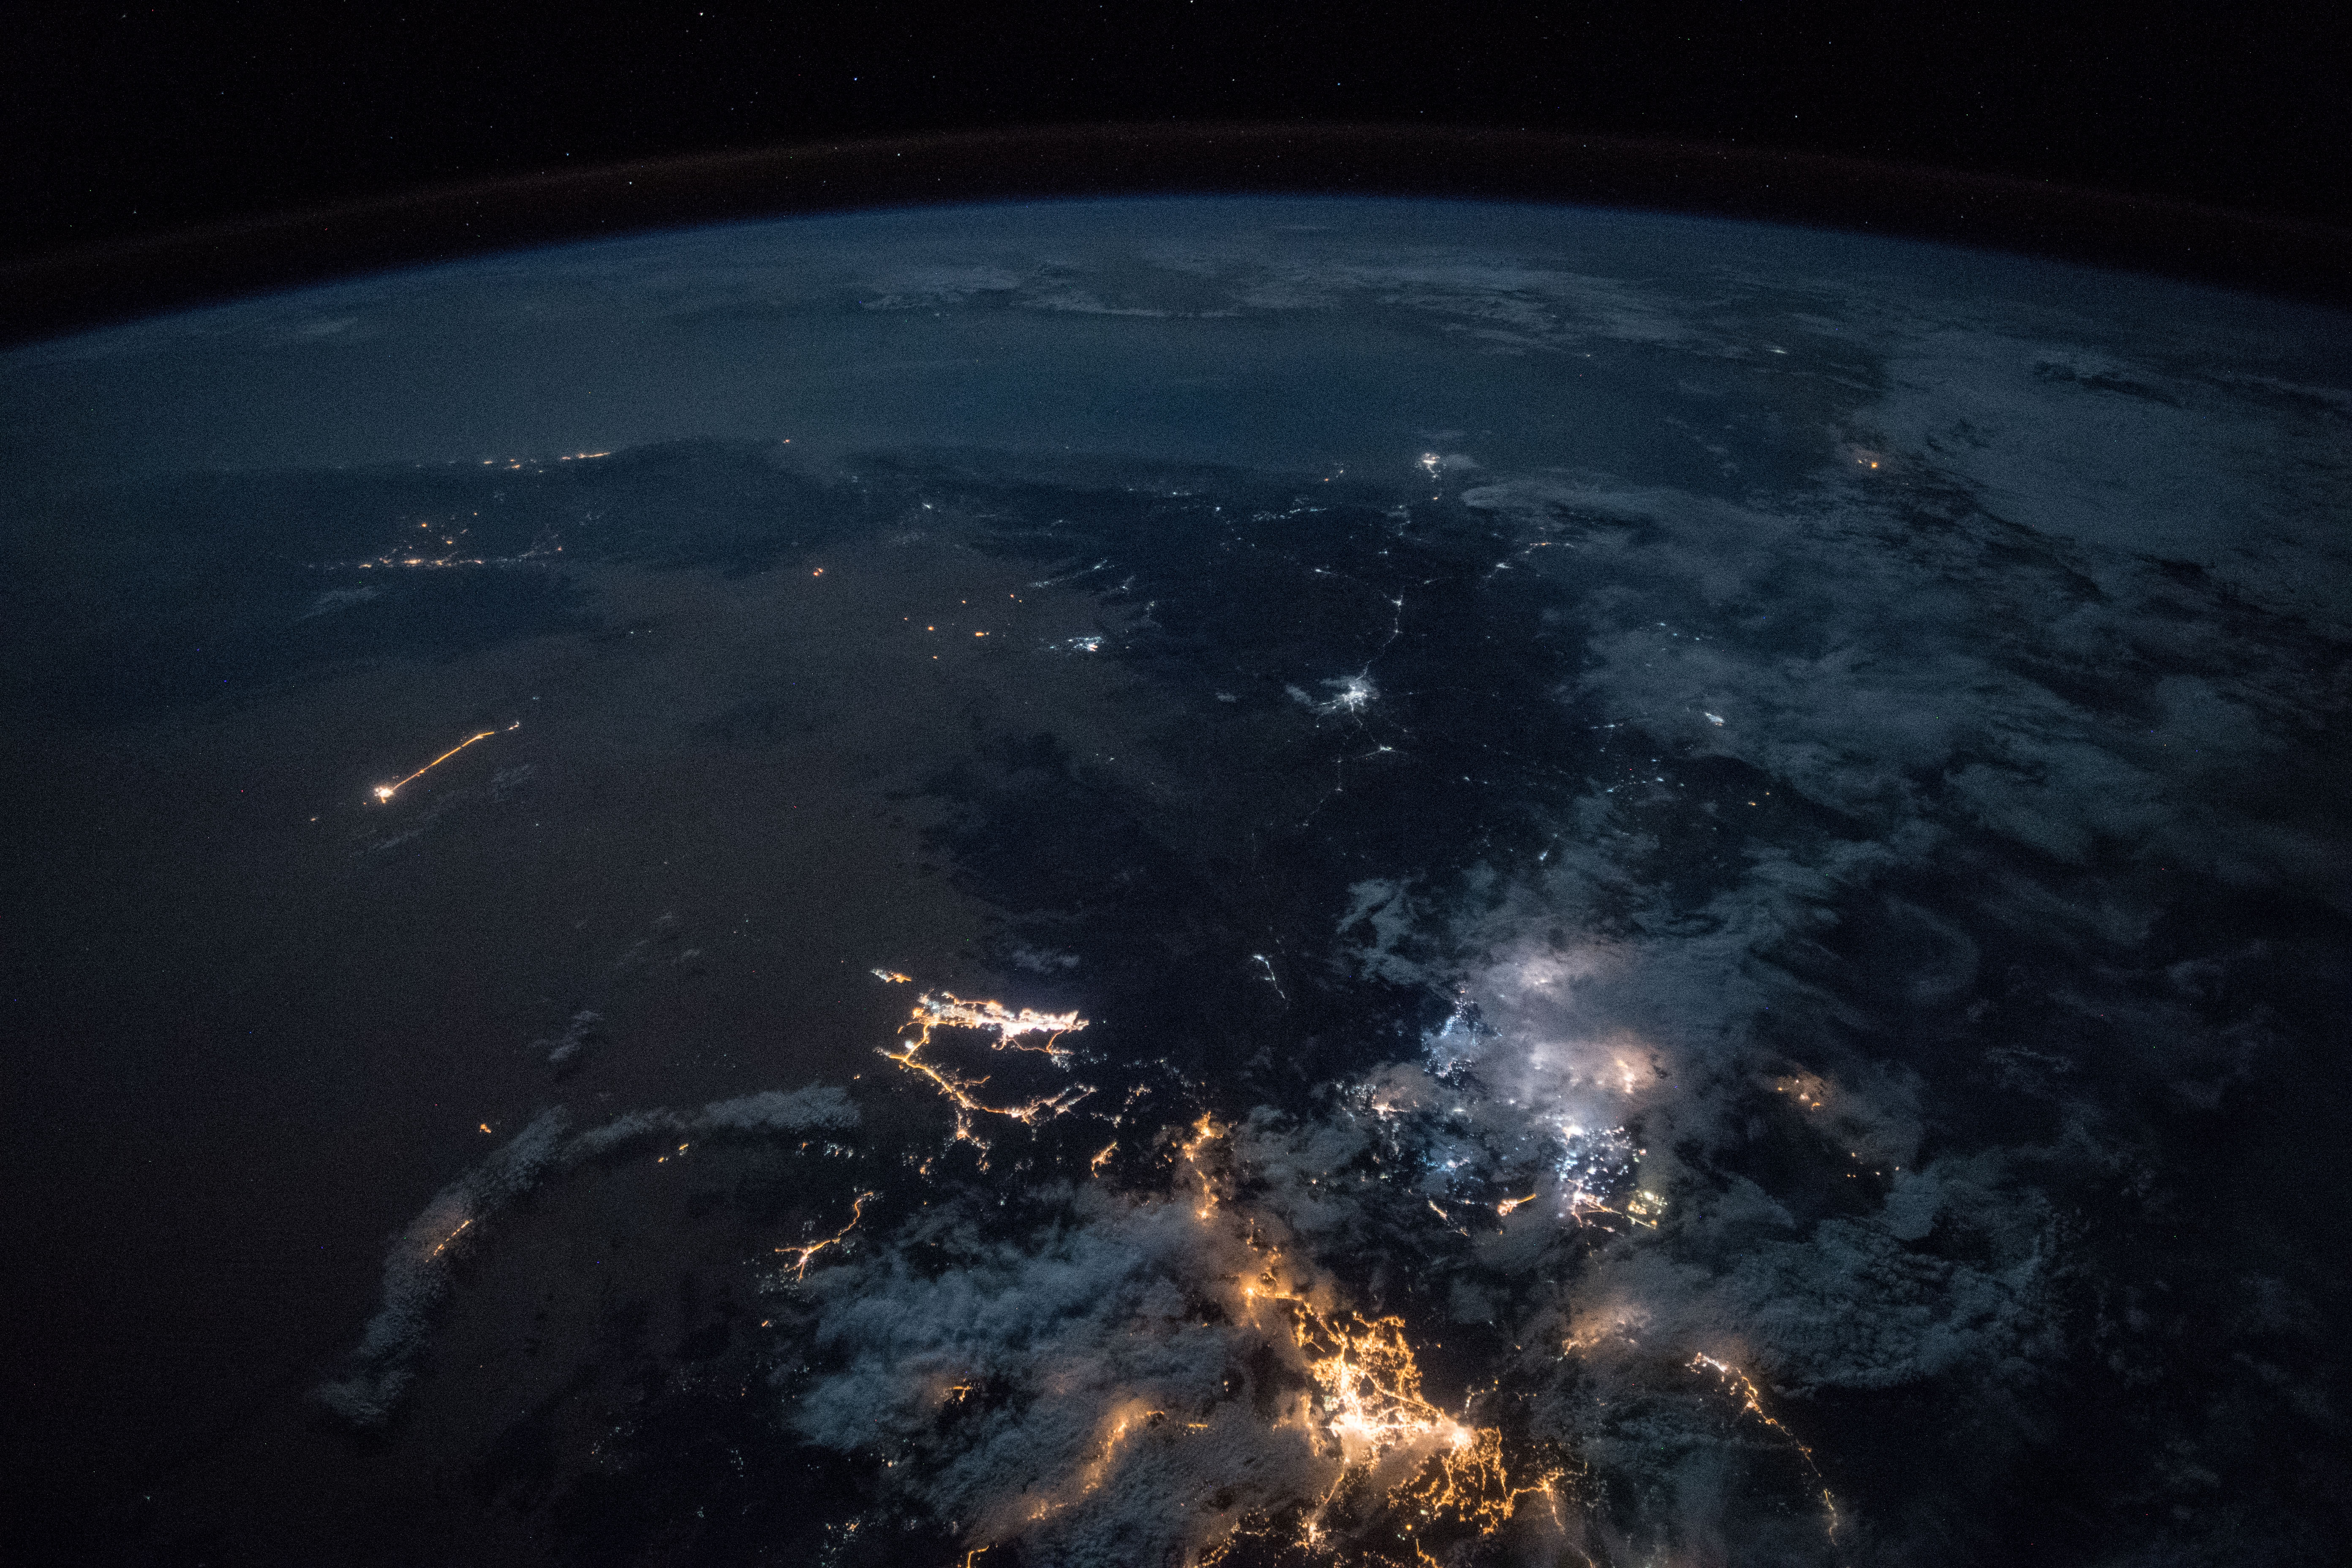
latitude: 16.4
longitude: 44.2
